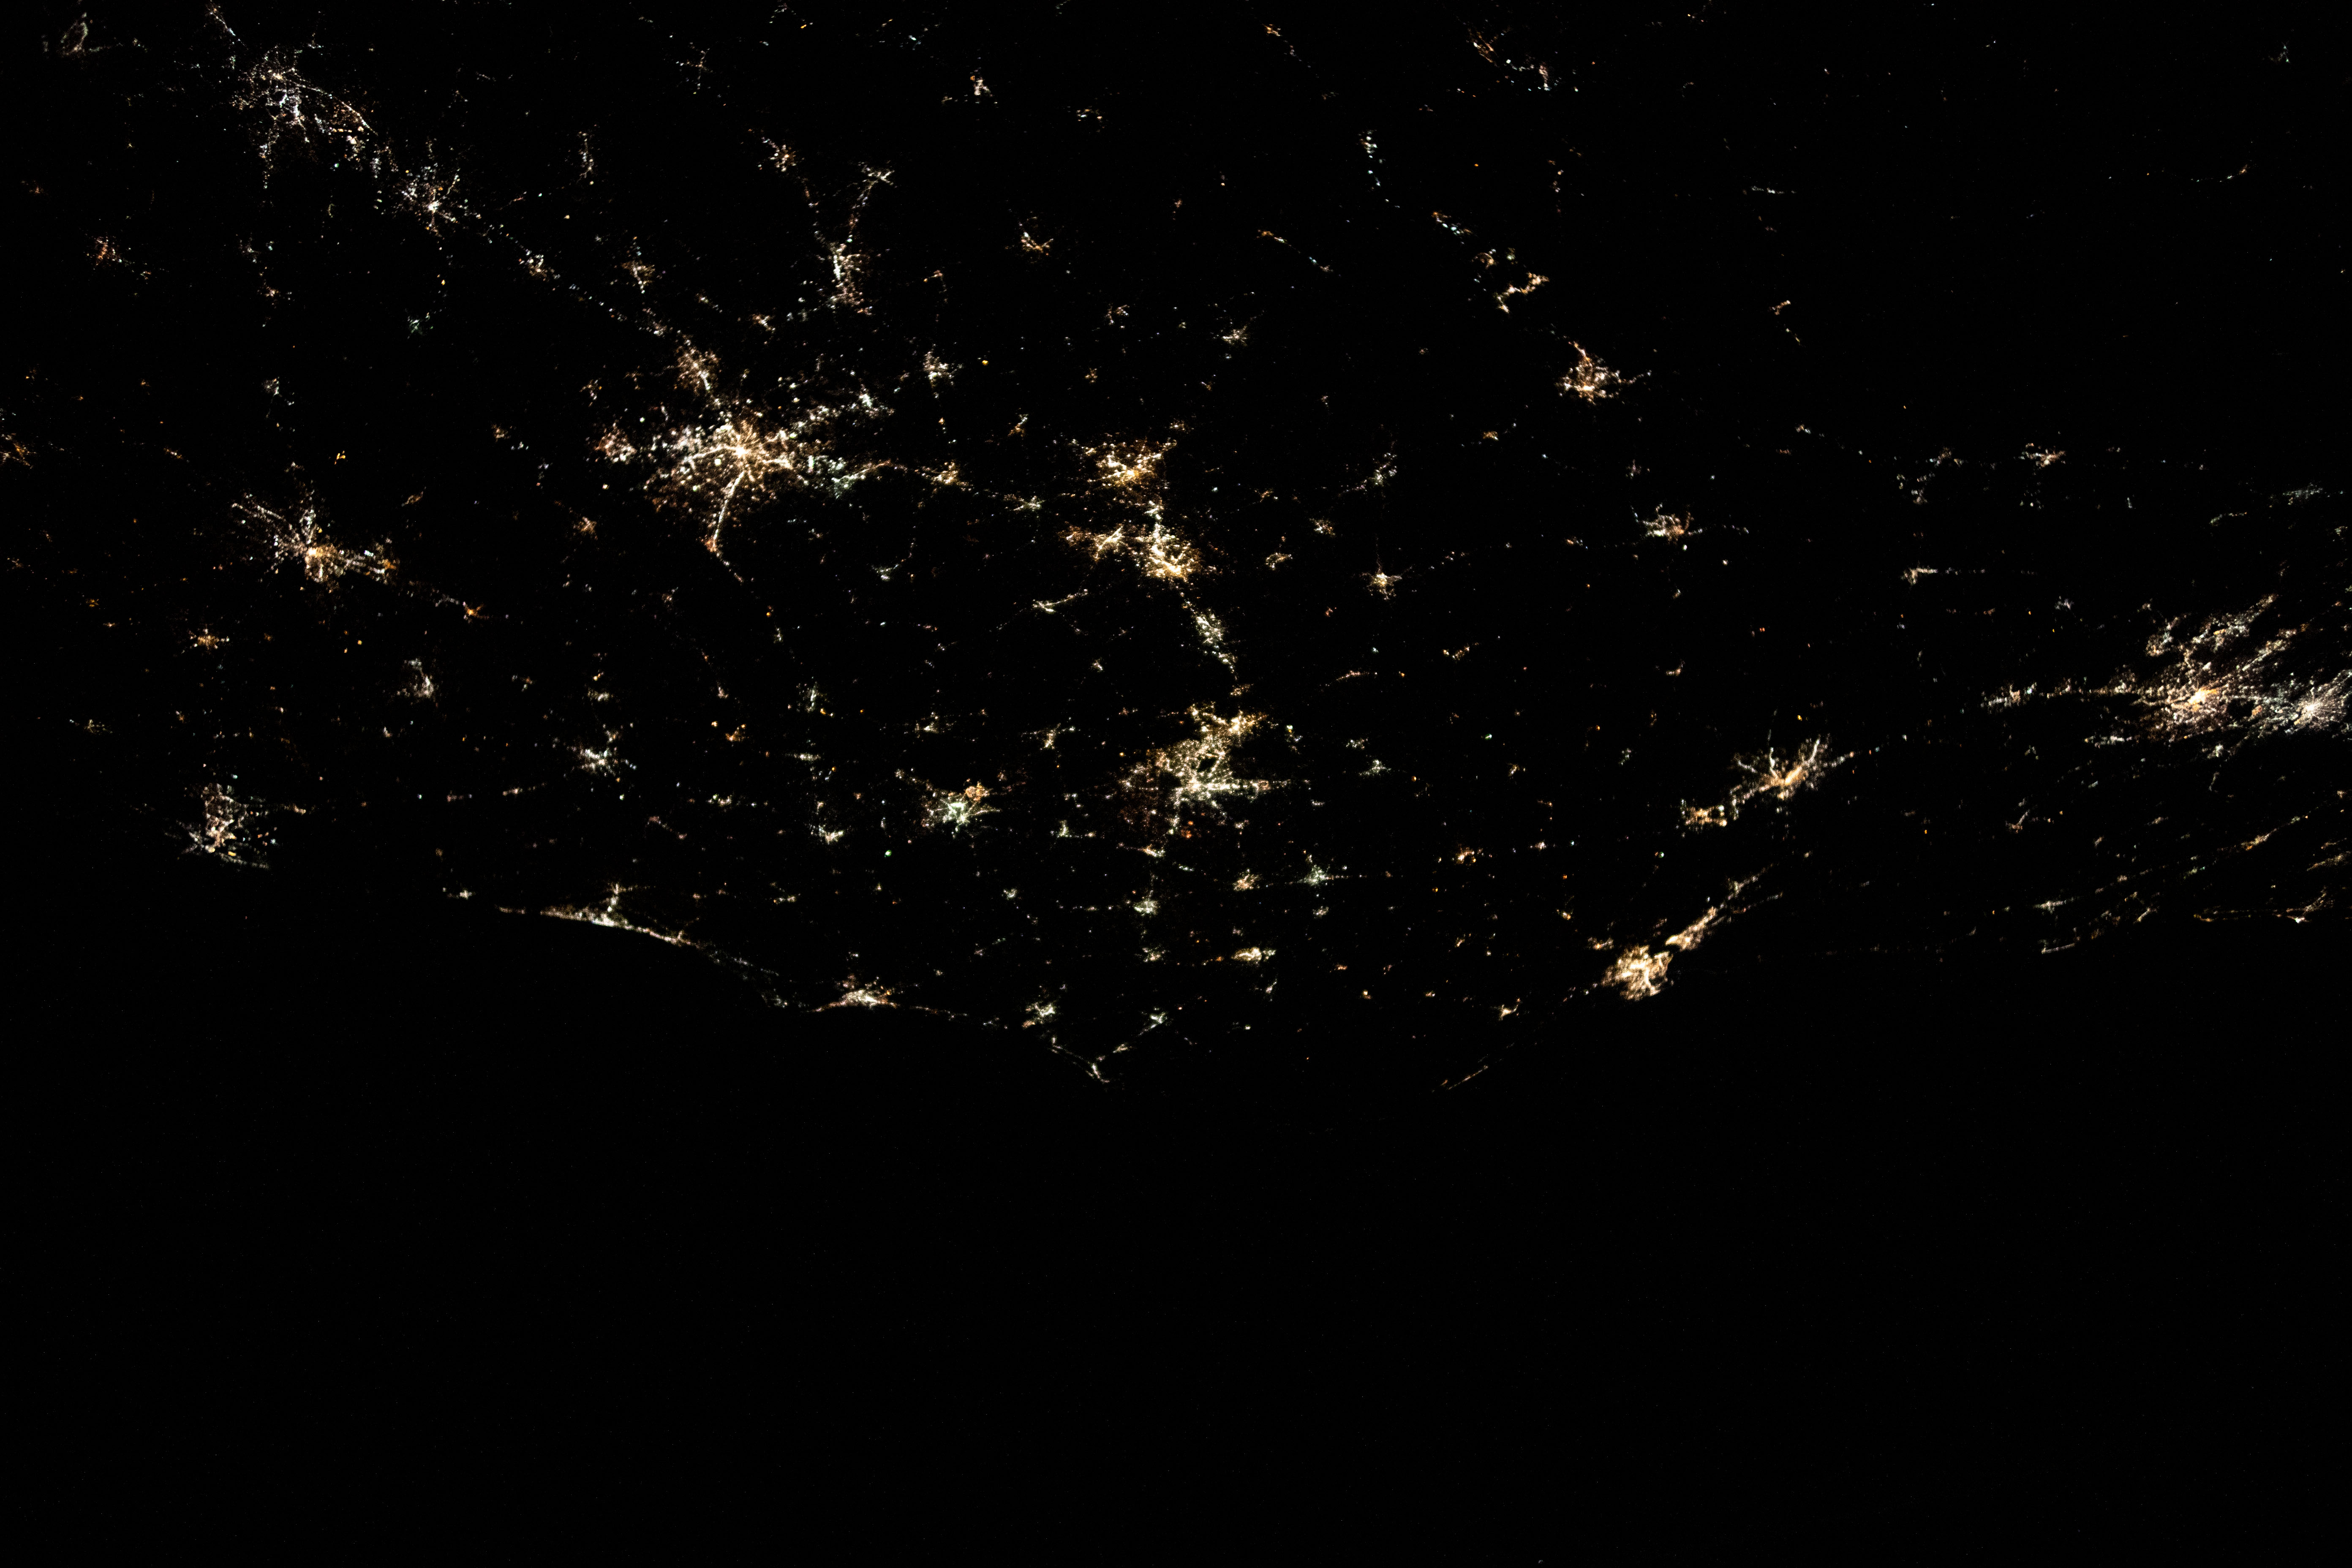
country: USA-NORTH CAROLINA
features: FORT BRAGG, NORTH CAROLINA, RALEIGH, COLUMBIA, SOUTH CAROLINA, DISTRICT OF COLUMBIA, BALTIMORE
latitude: 35.5
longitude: -78.5
